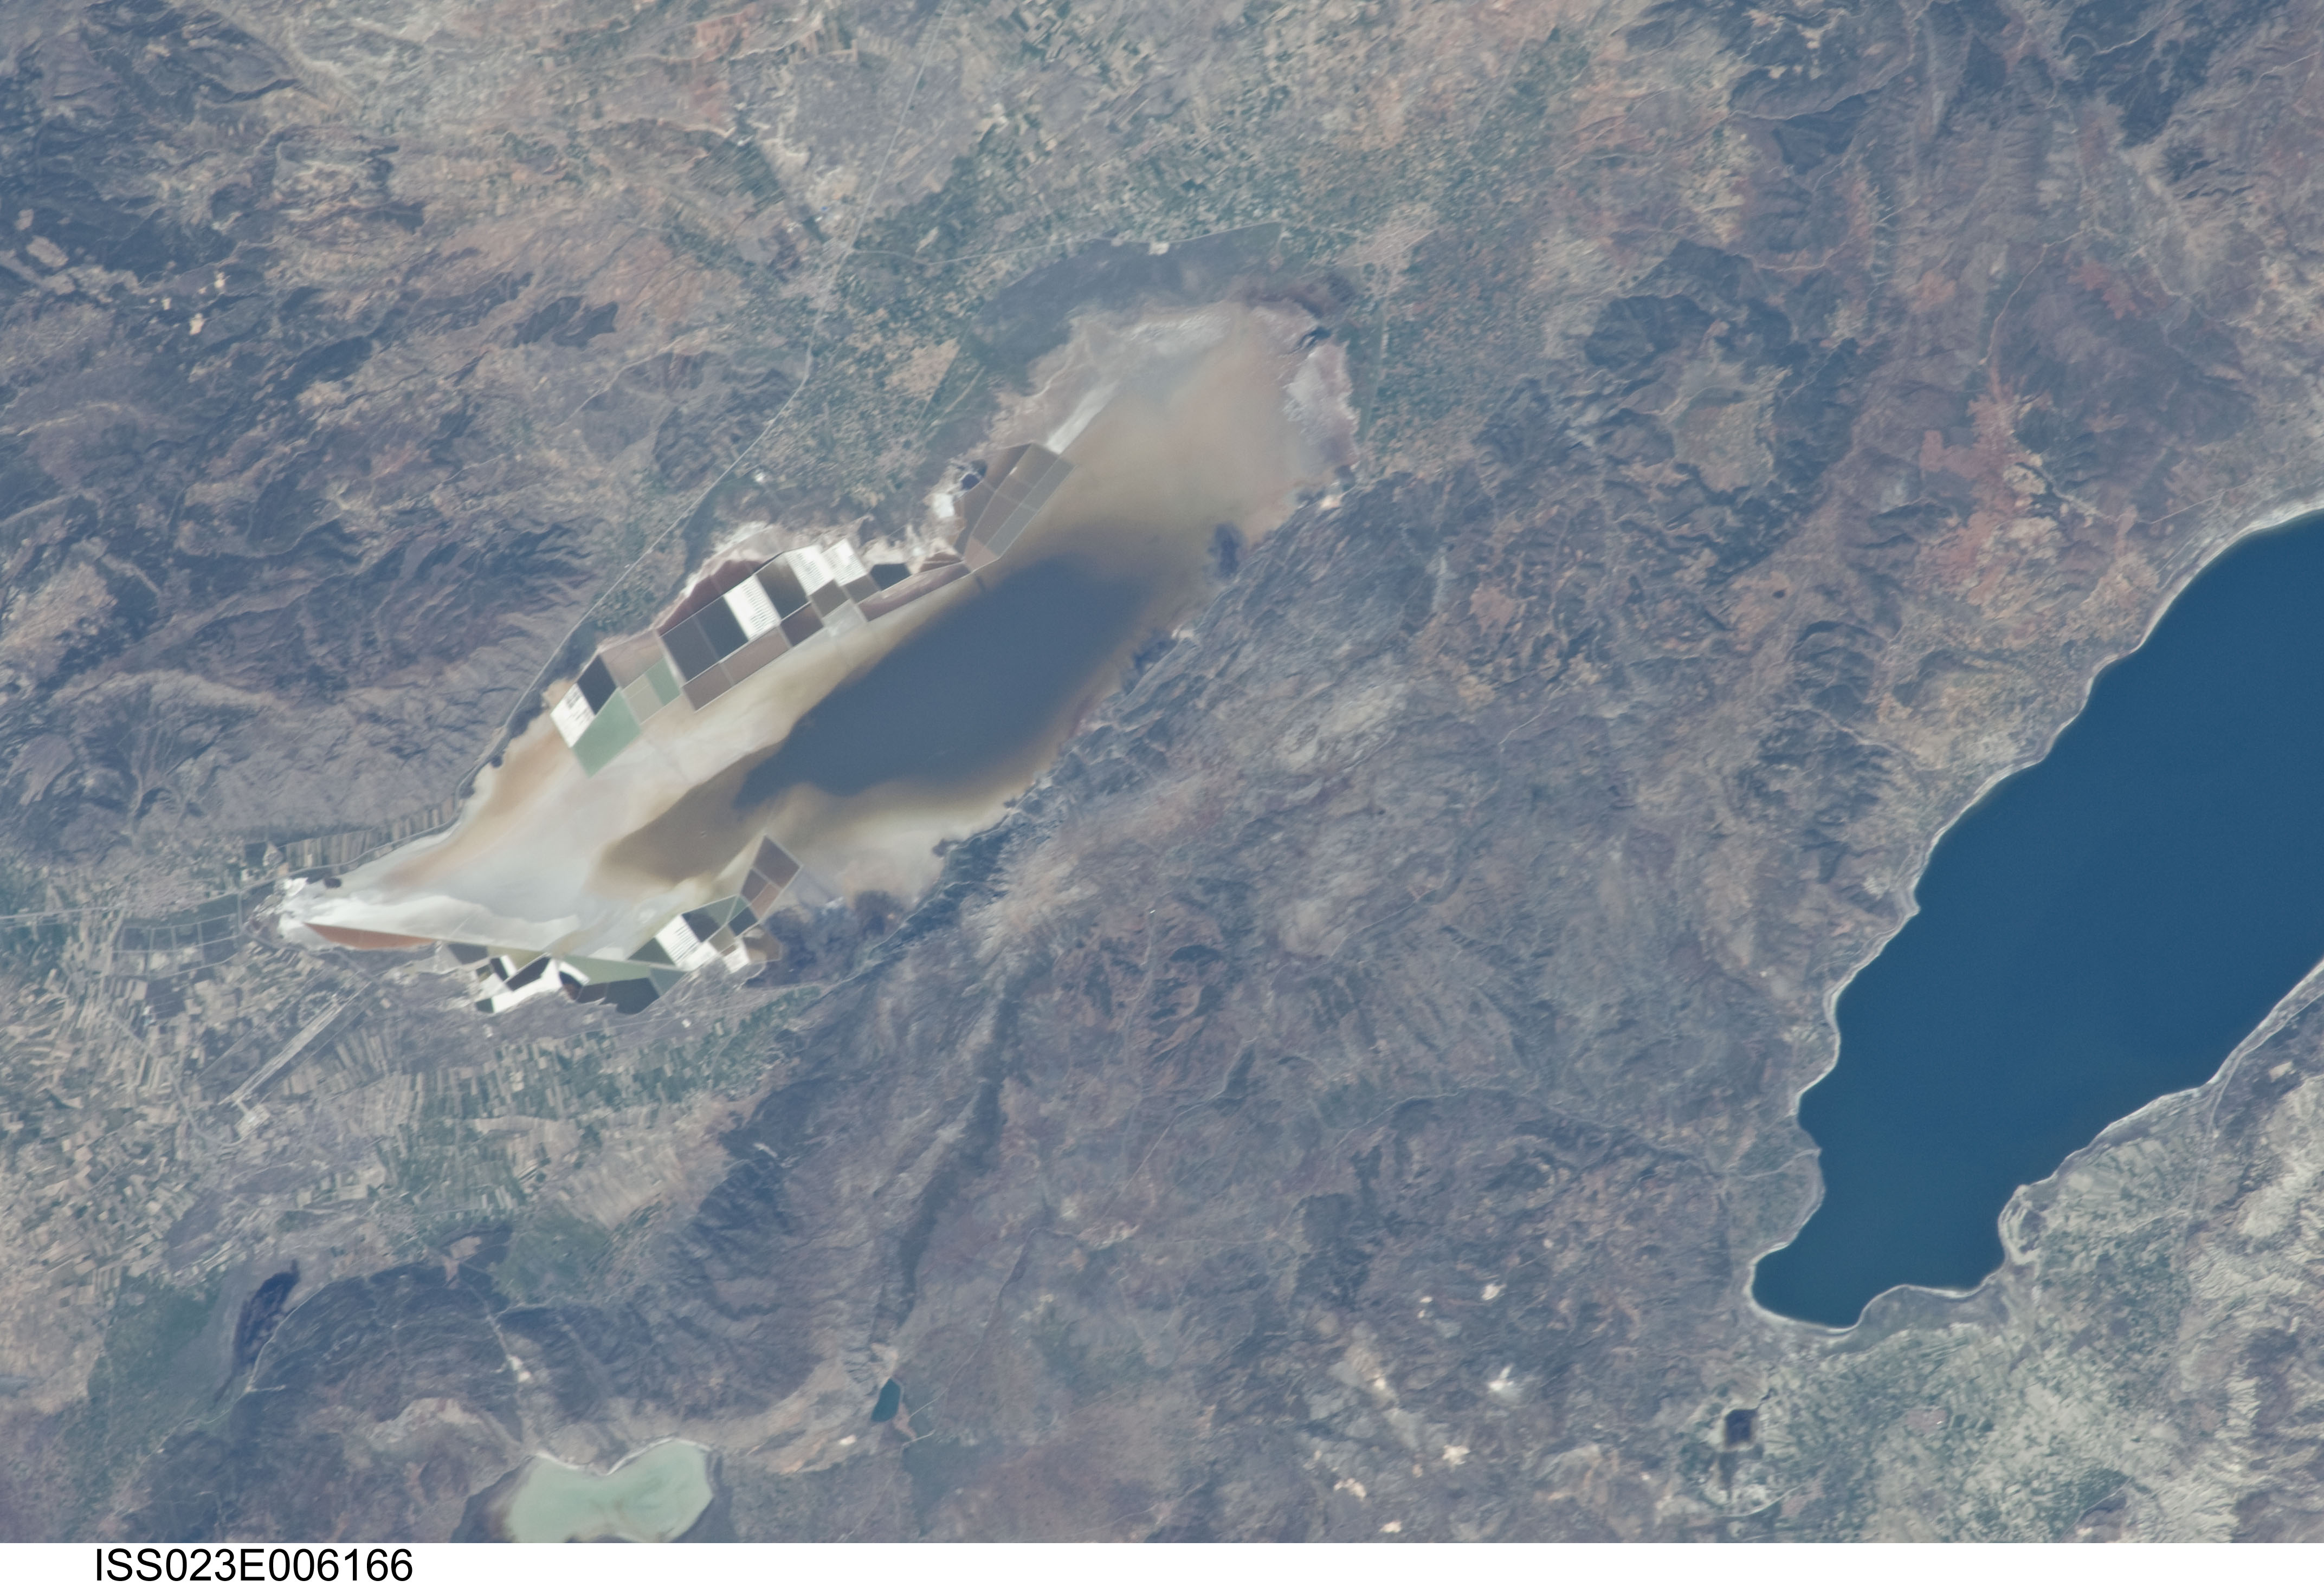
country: TURKEY
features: AGIGOL L., SALT PONDS, CARKDAK AIRPORT, BURDUR L., AGR.
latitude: 37.8
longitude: 29.9
